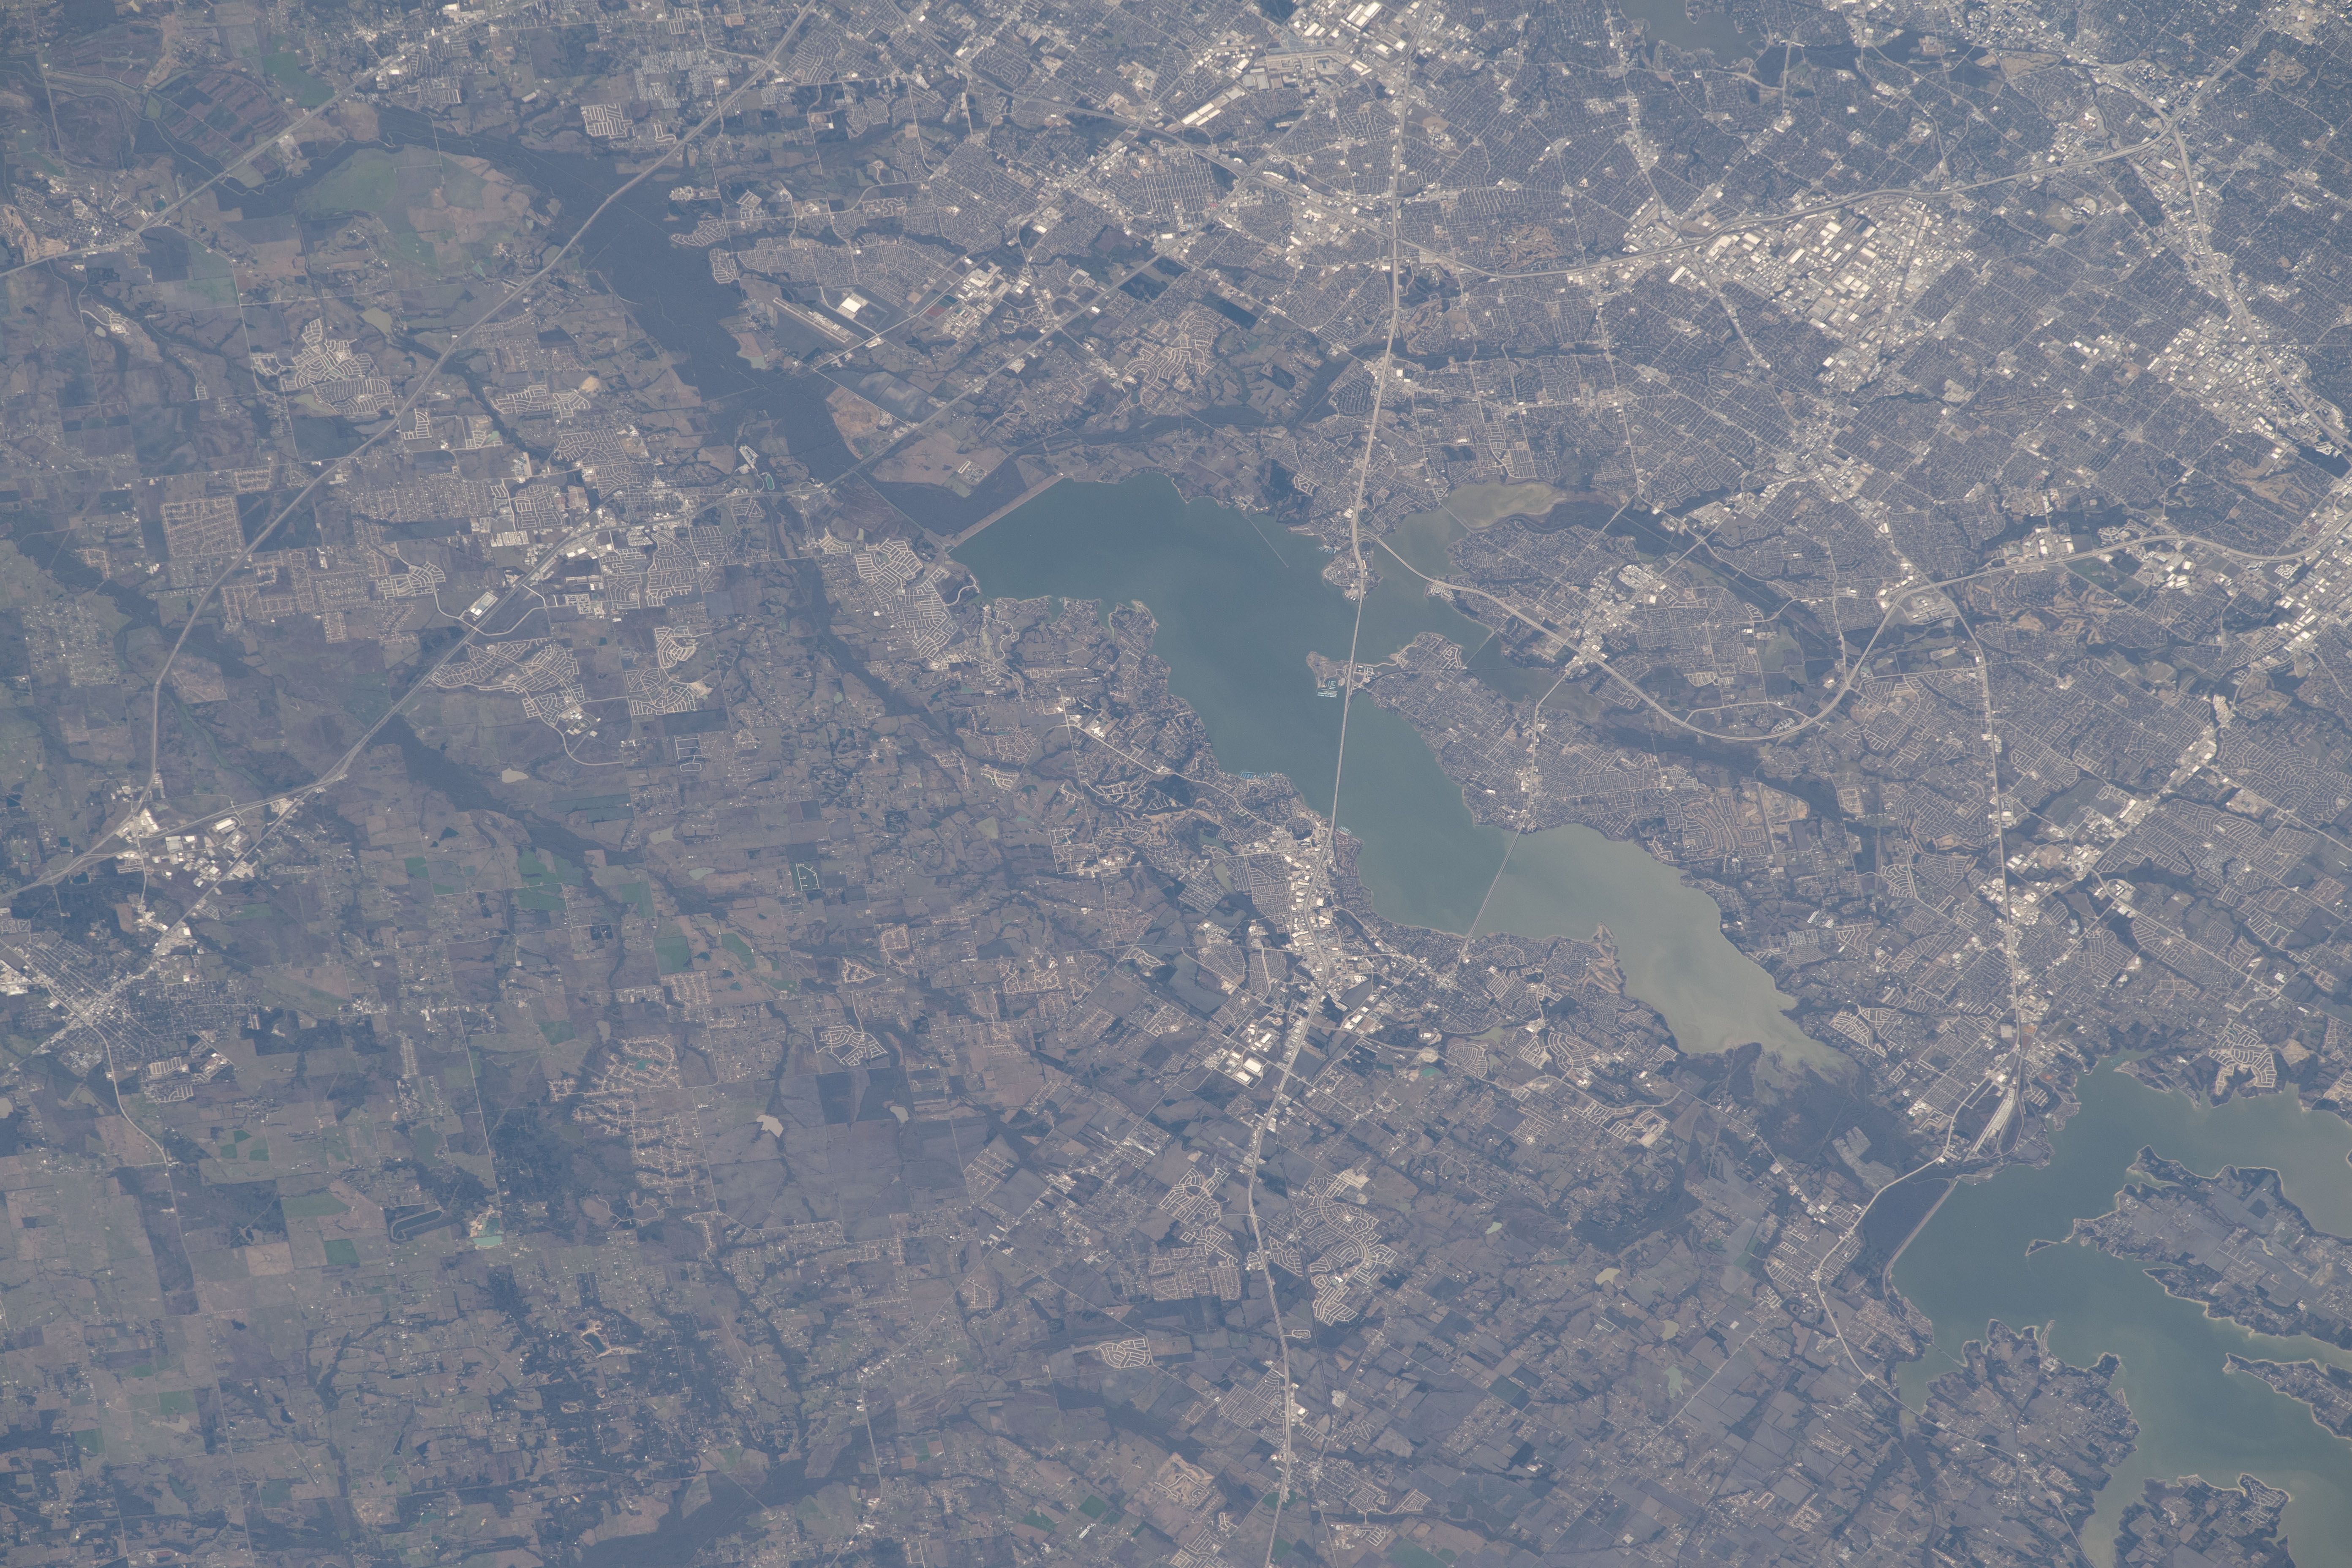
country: USA-TEXAS
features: LAKE BAY HUBBARD, GARLAND
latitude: 32.9
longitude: -96.5
